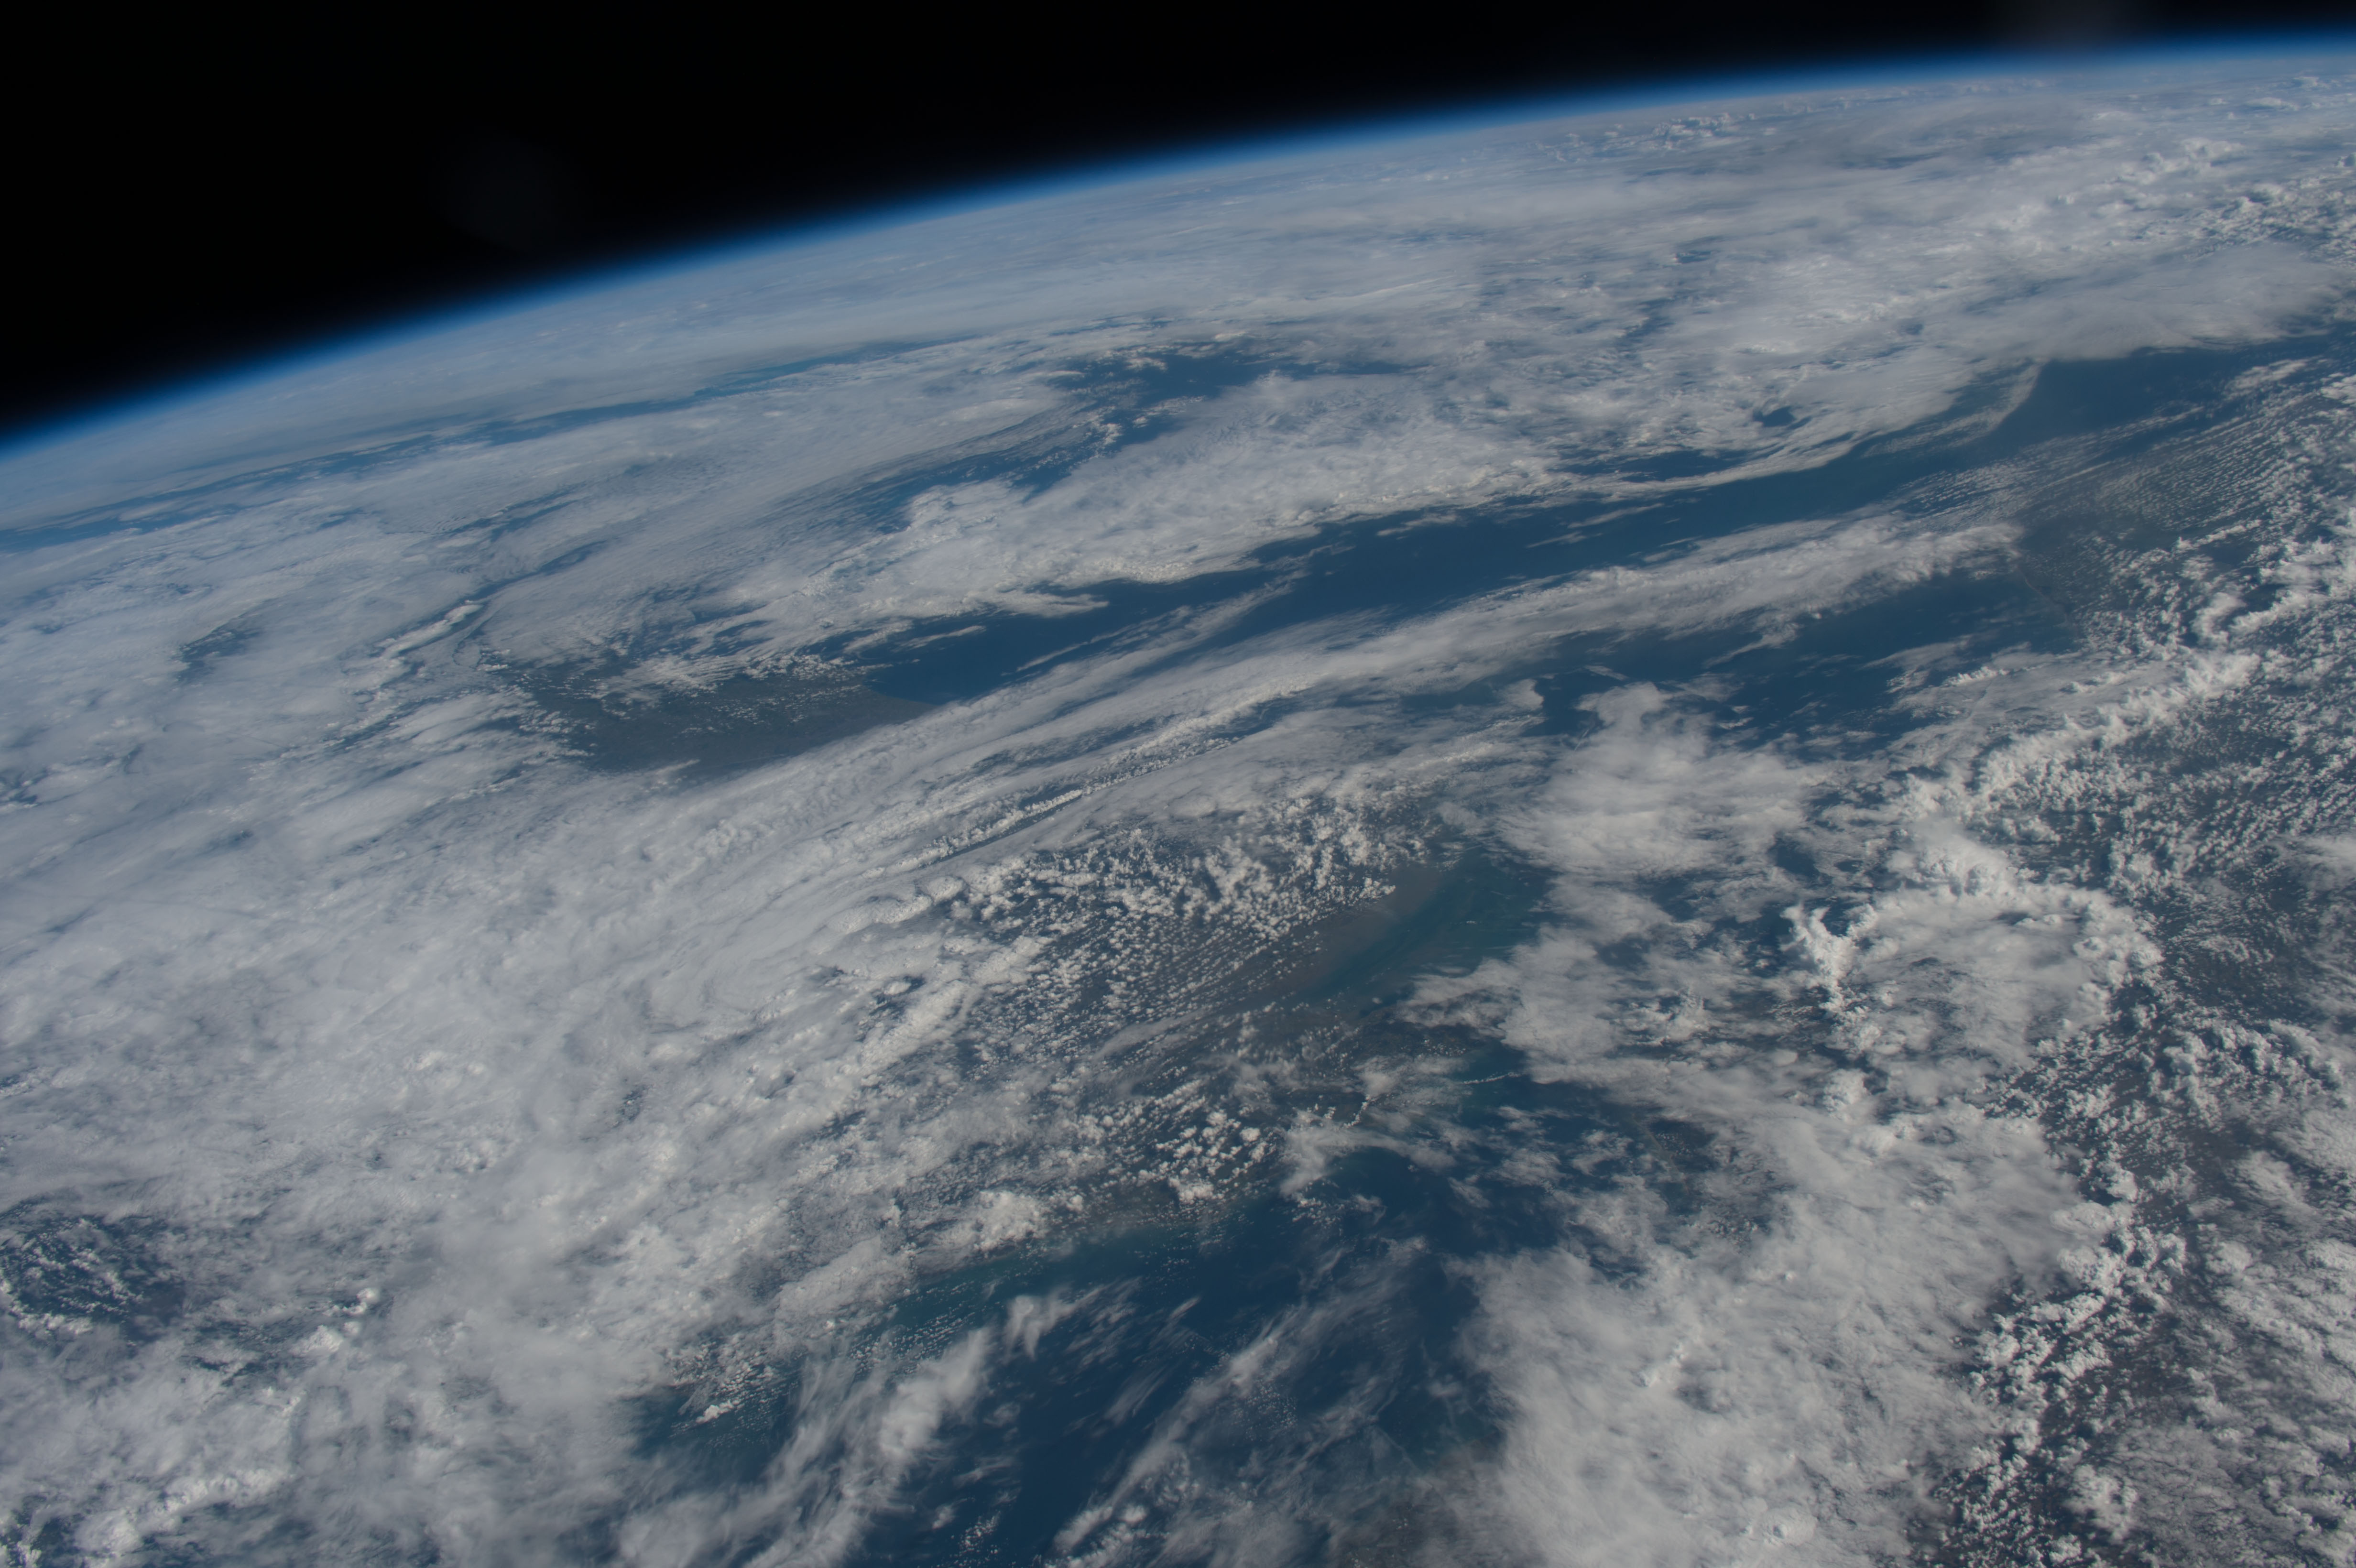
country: FRANCE
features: EARTH LIMB, PAN-
